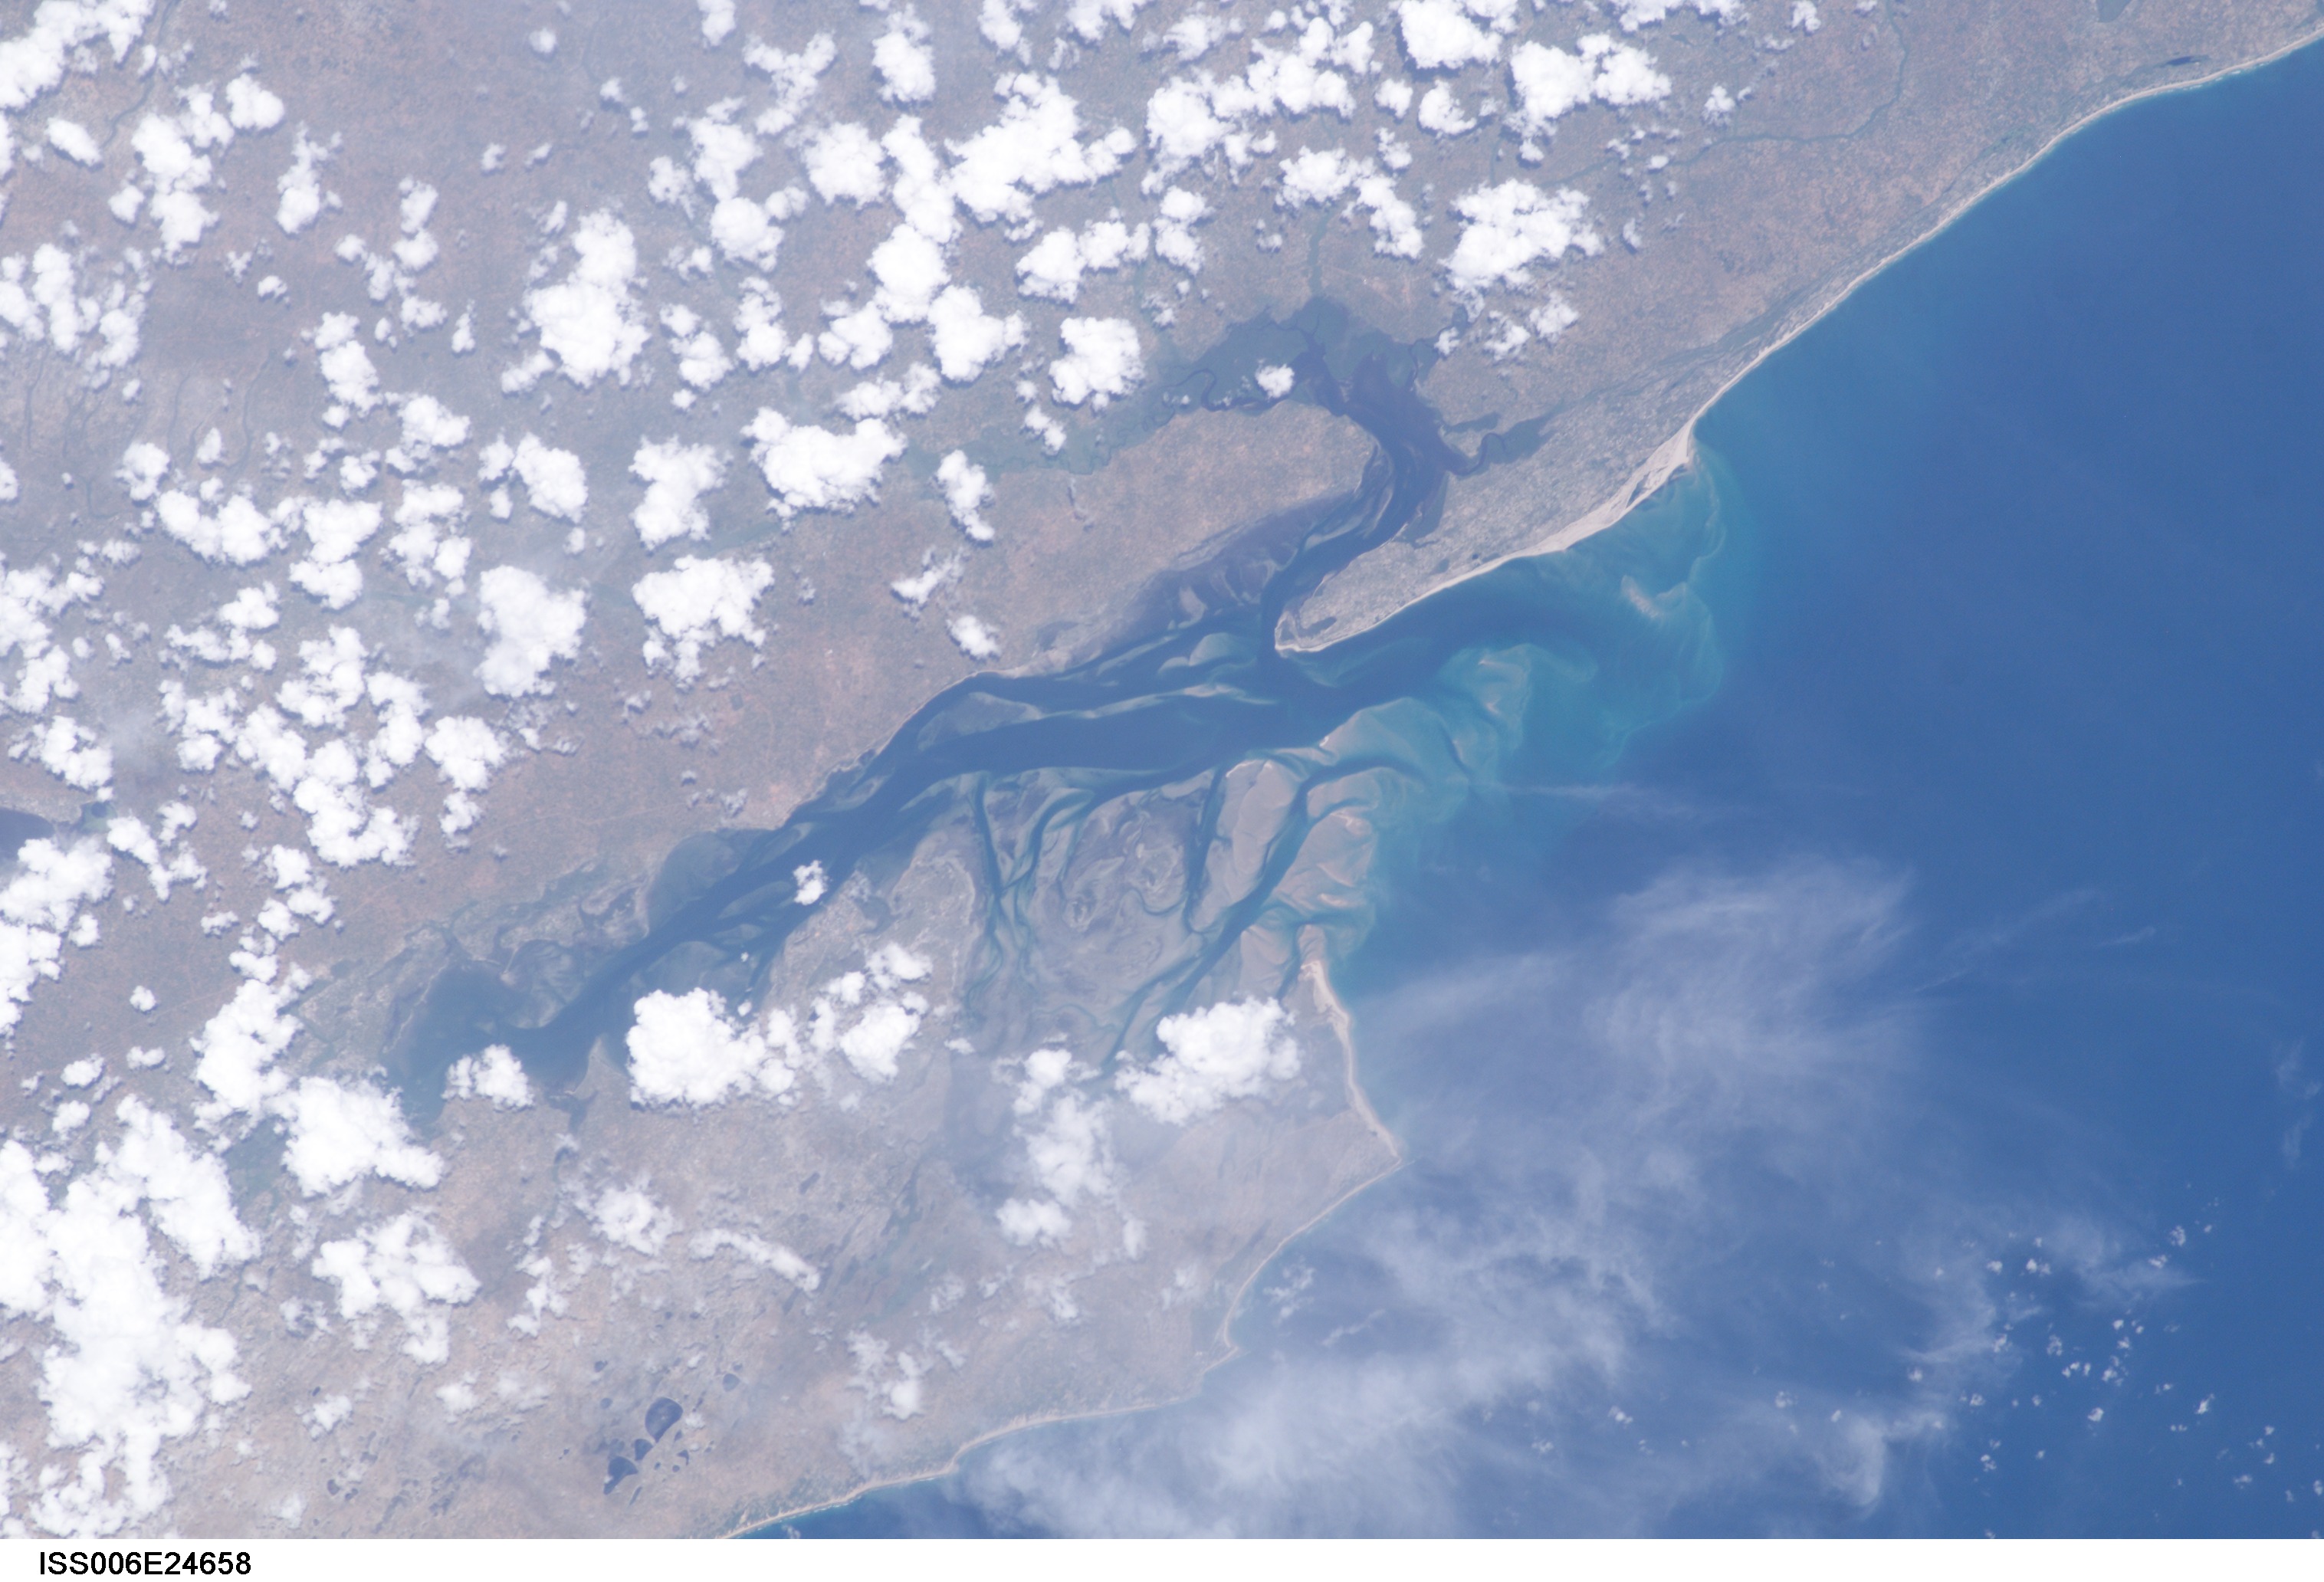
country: MOZAMBIQUE
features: LINGA LINGA POINT
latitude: -24.0
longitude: 35.5
